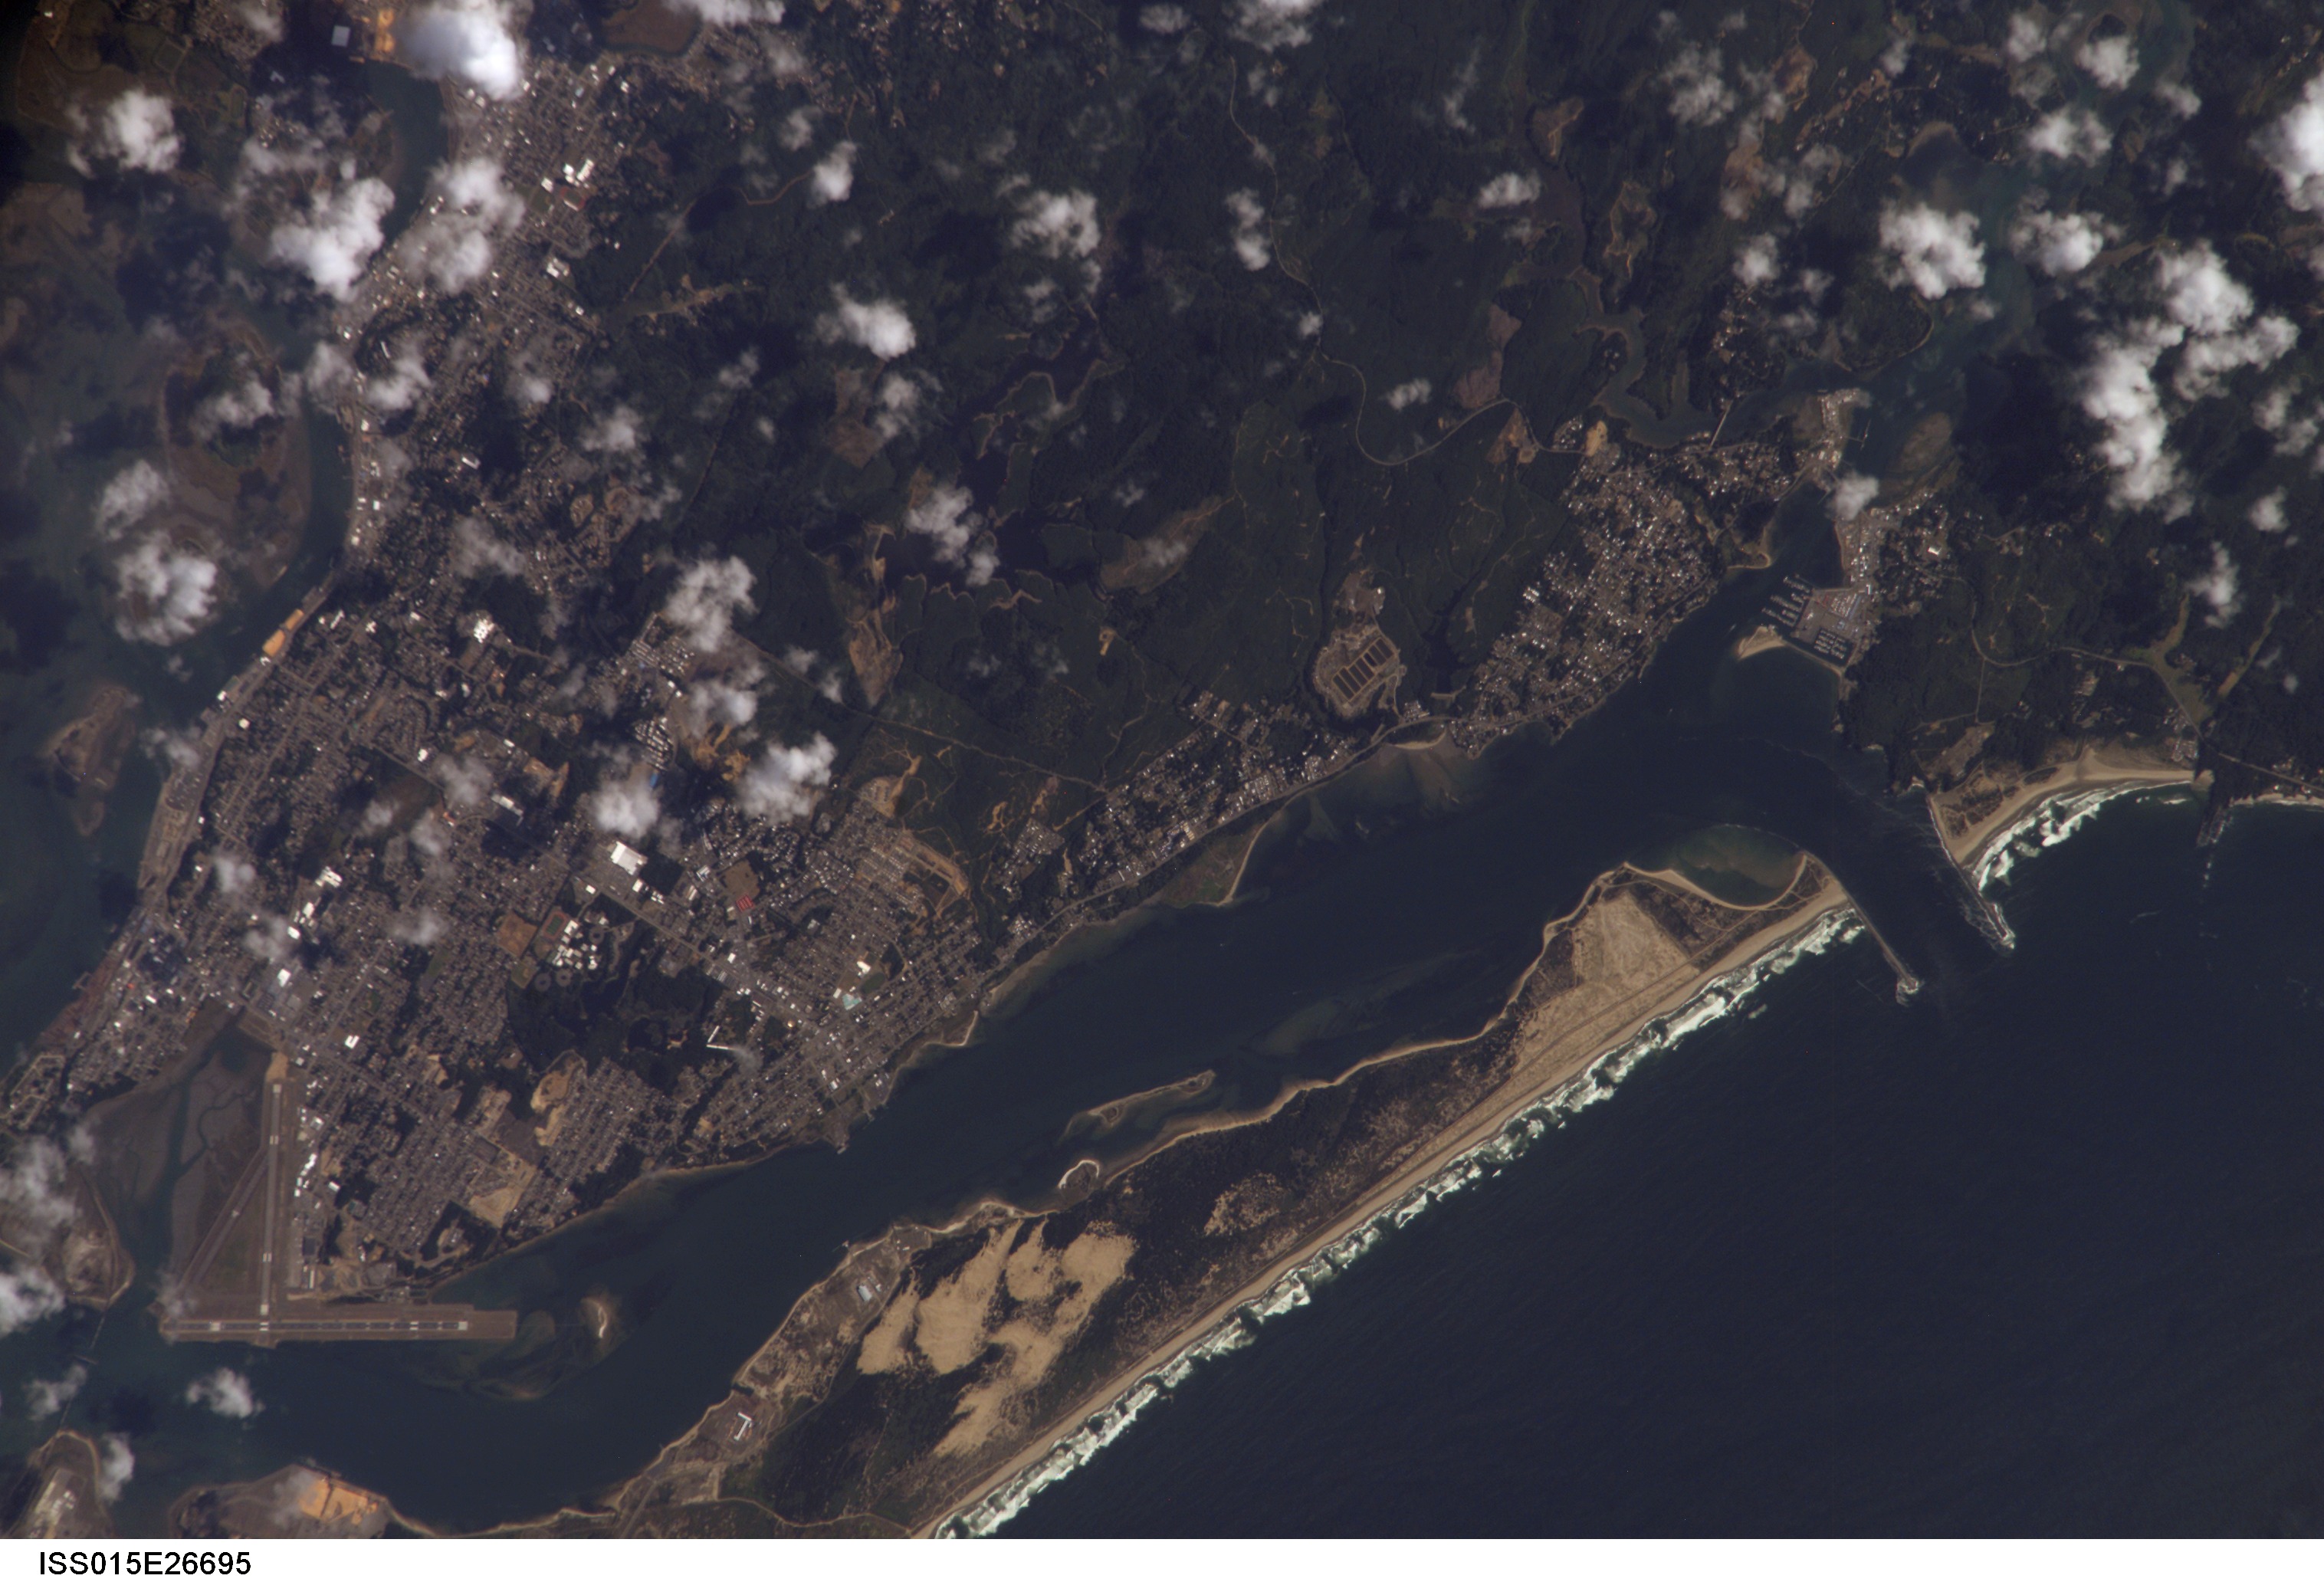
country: USA-OREGON
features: NORTH BEND, AIRPORT, COOS B., DUNES, COAST
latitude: 43.4
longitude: -124.3
